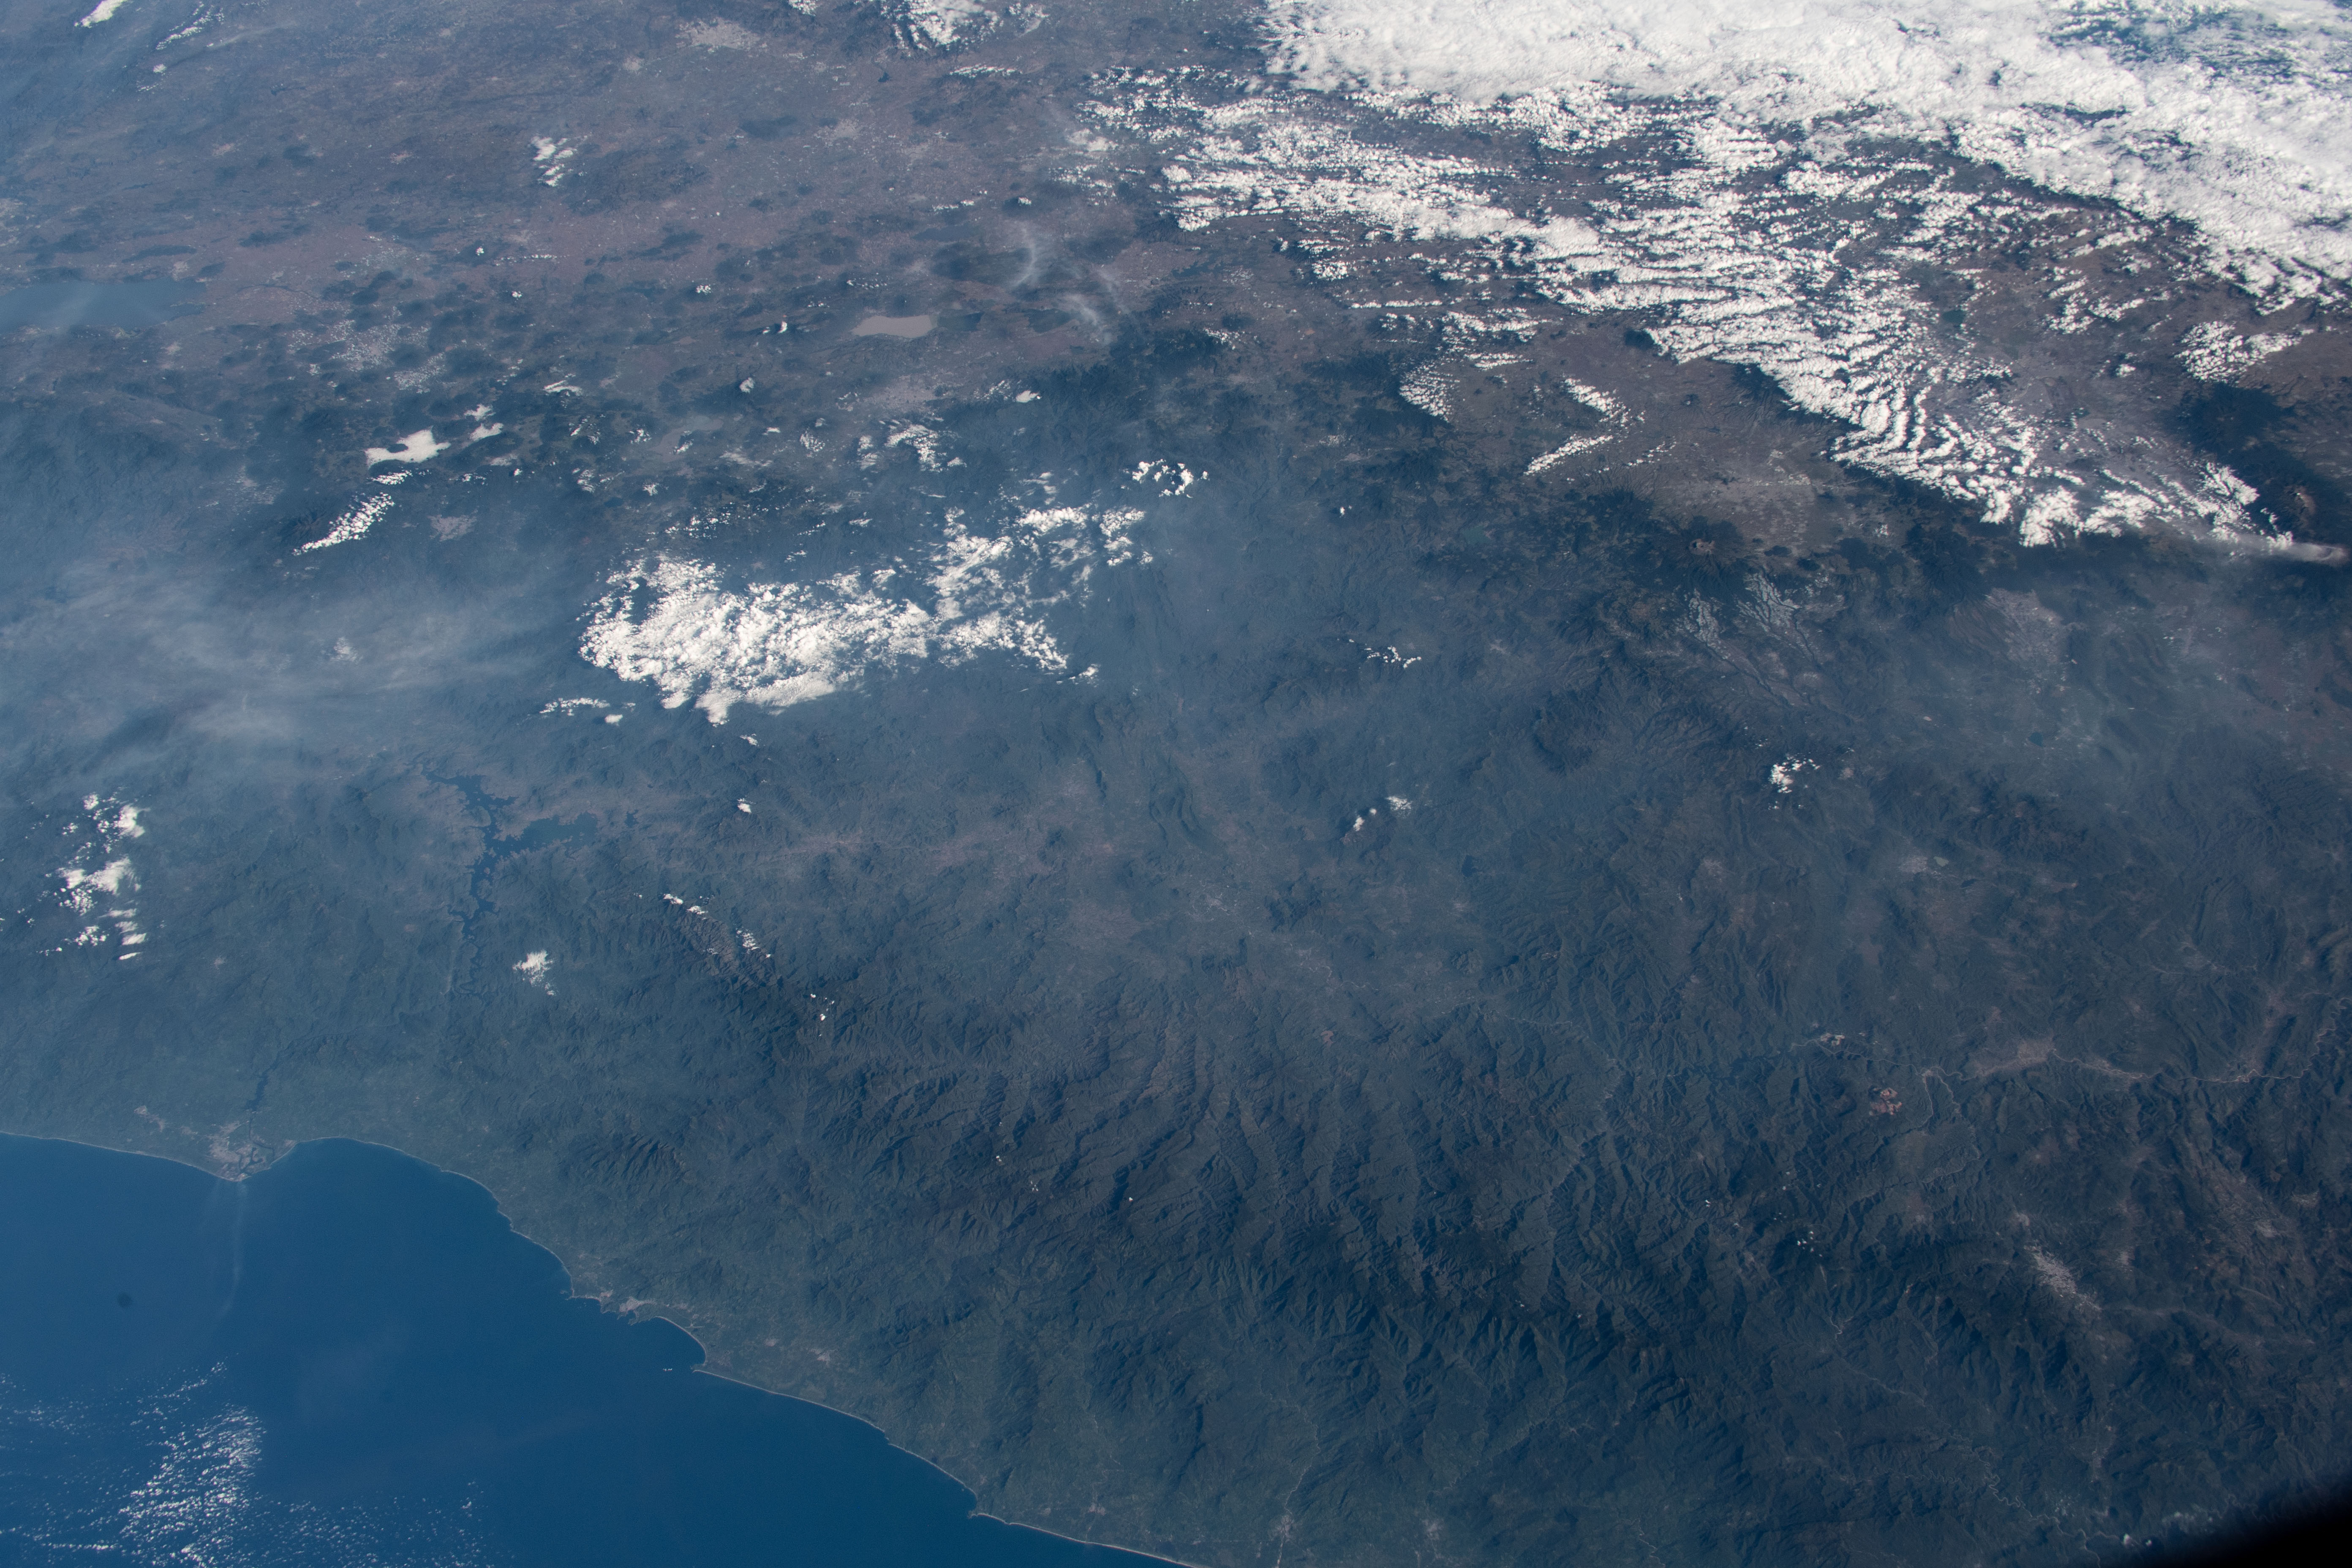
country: MEXICO
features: SIERRA MADRE DEL SUR MOUNTAINS, MEXICO
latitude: 19.0
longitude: -100.5
